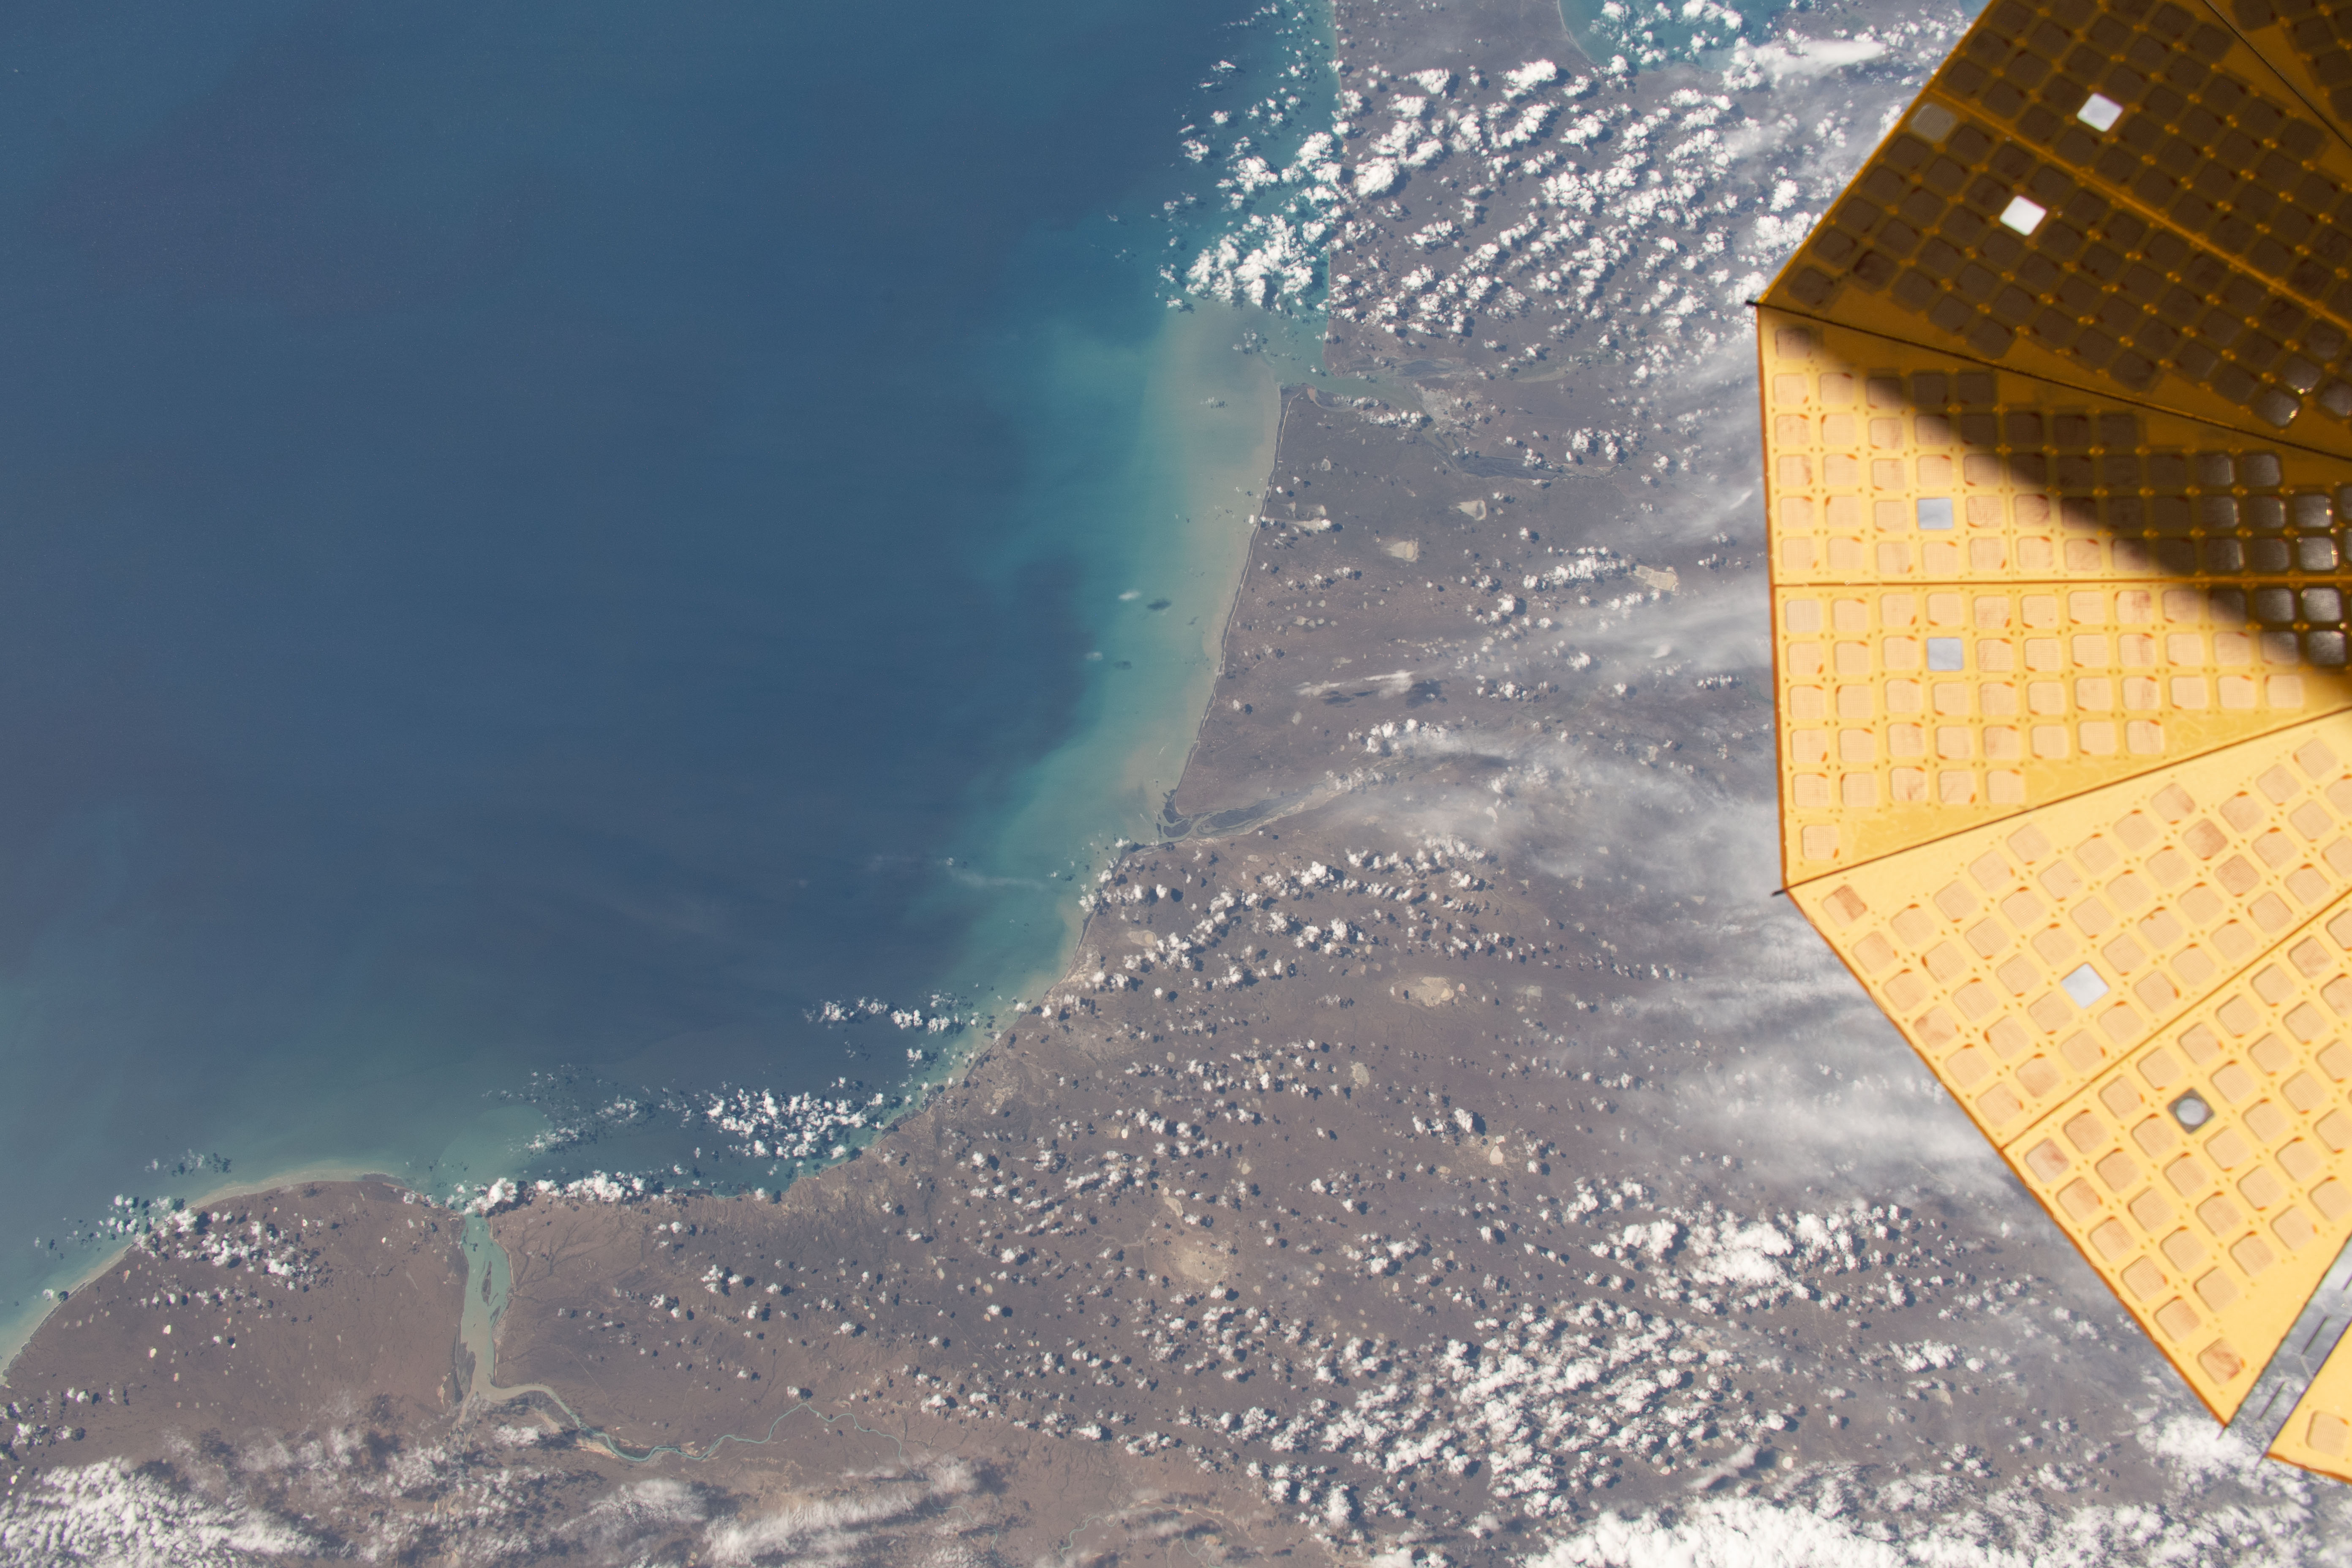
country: ARGENTINA
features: BAHIA GRANDE, SANTA CRUZ
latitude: -51.5
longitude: -69.5
